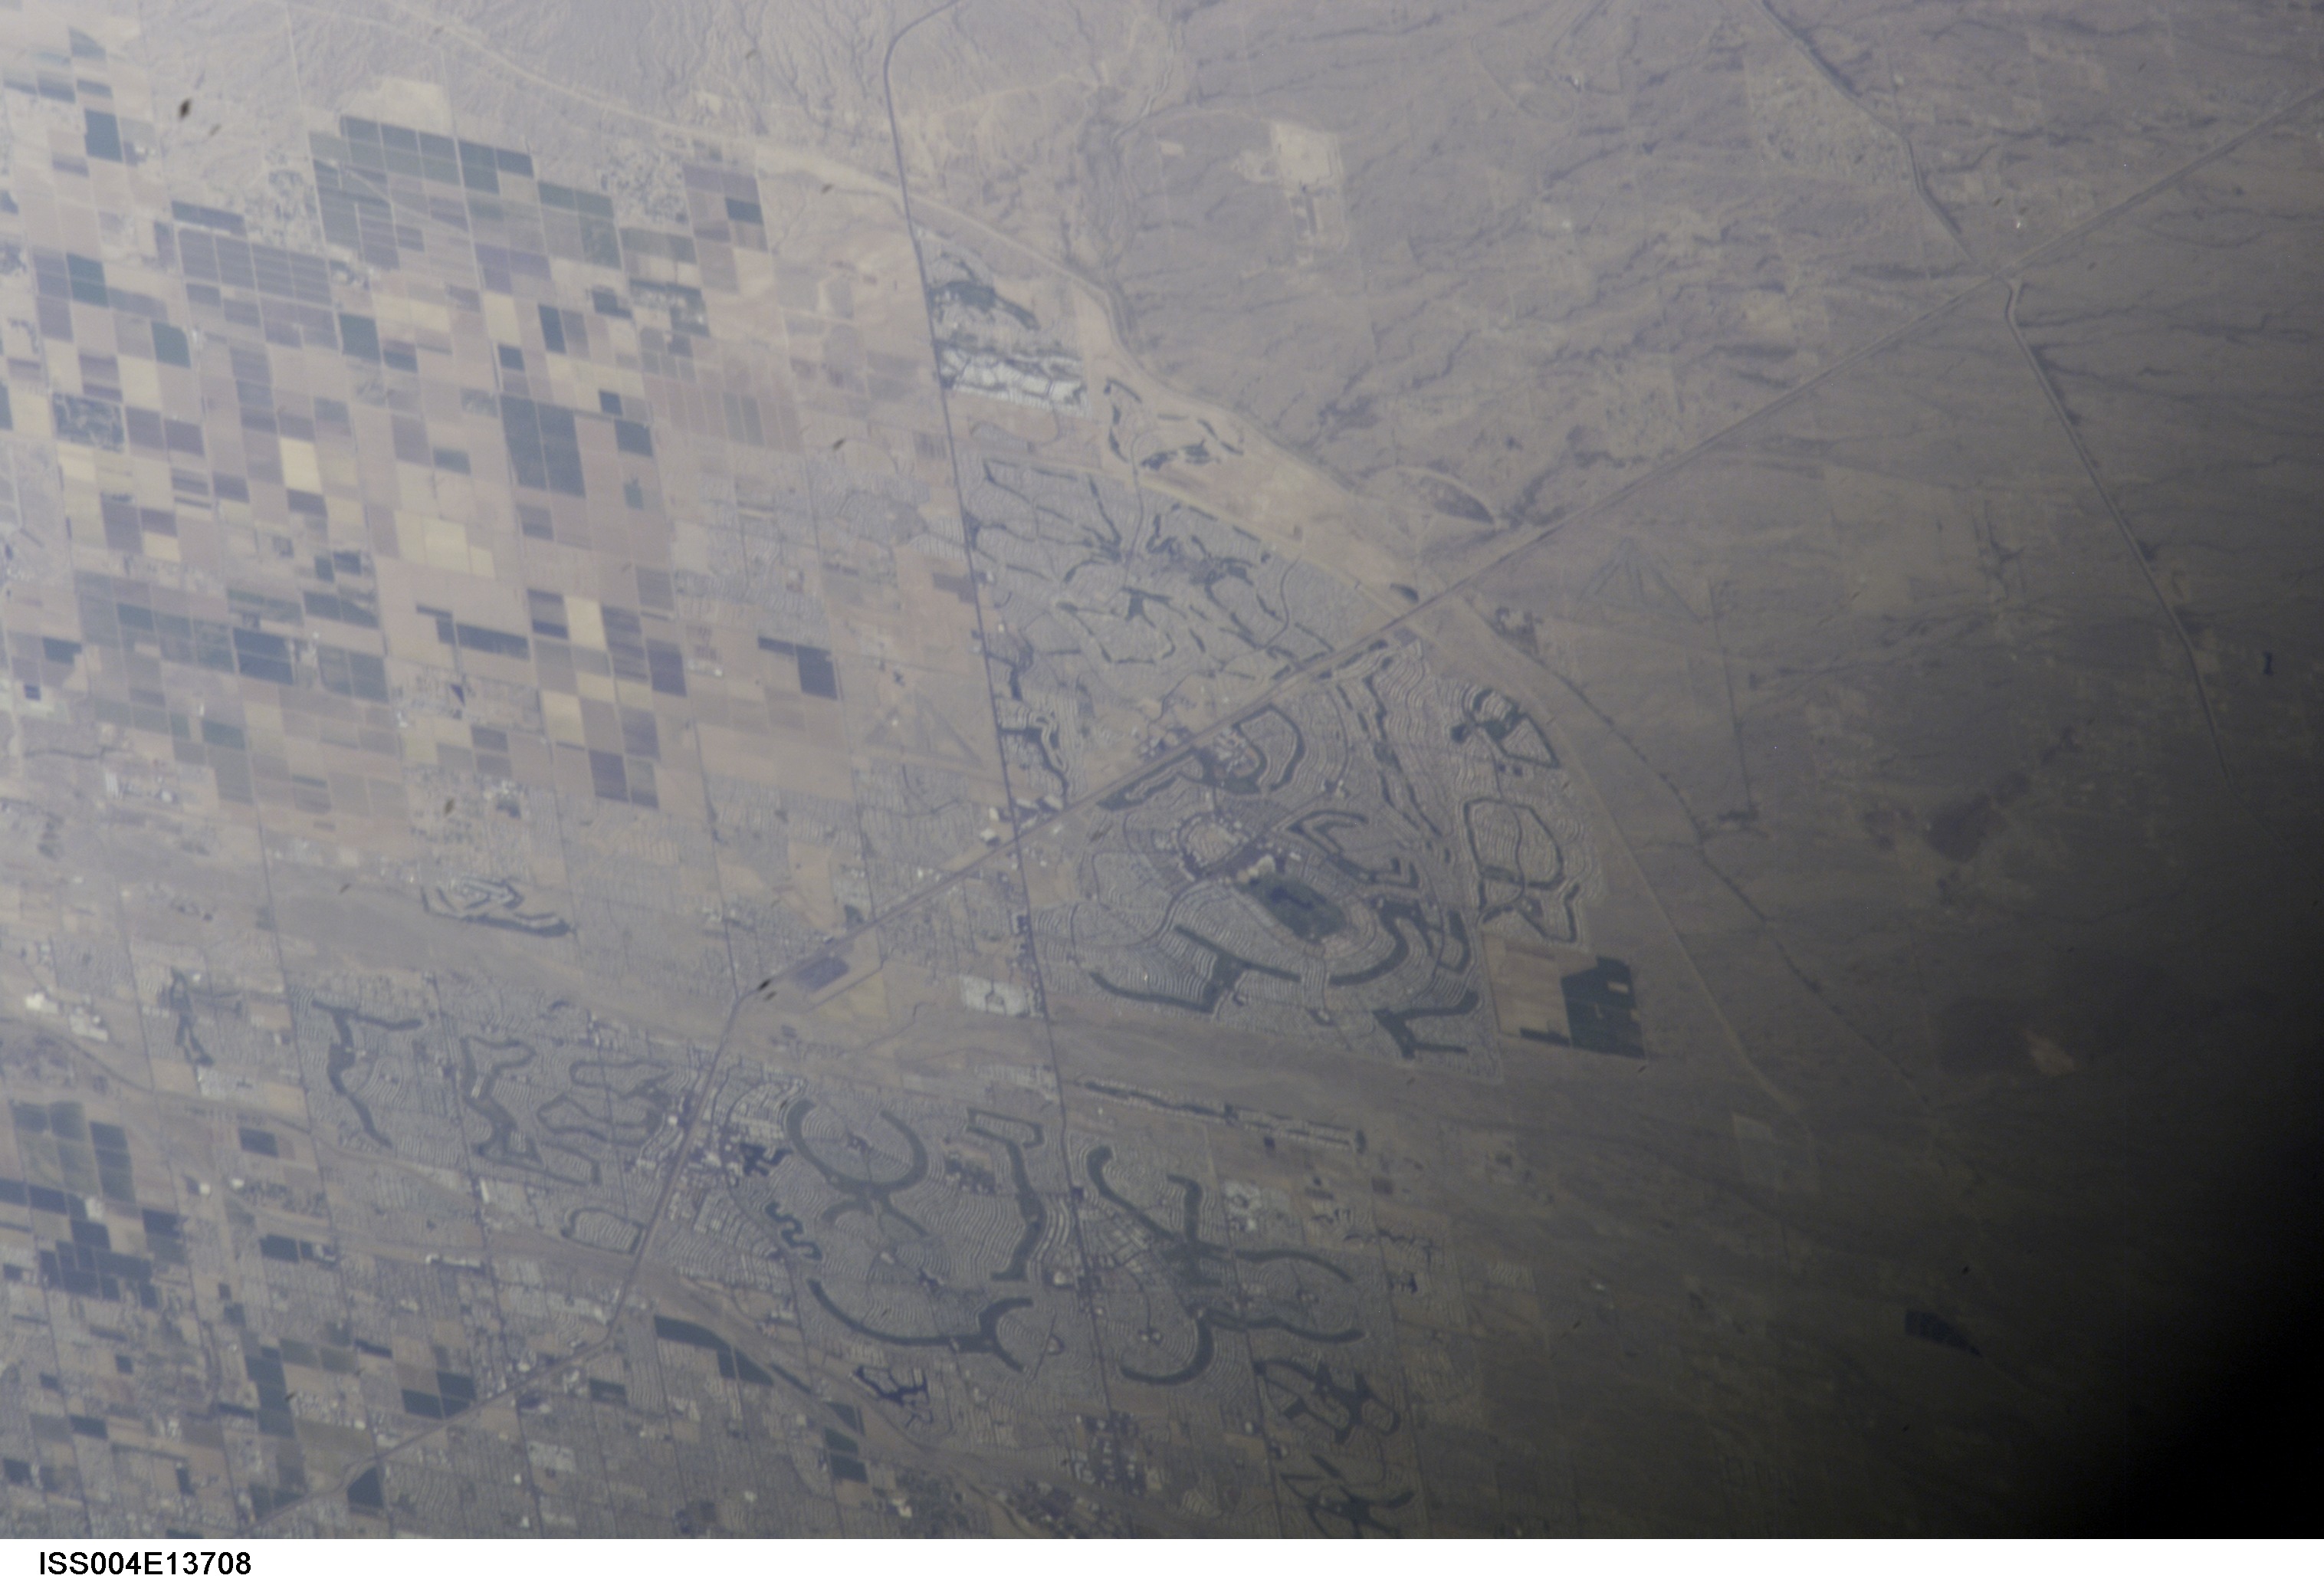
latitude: 33.5
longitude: -112.0
